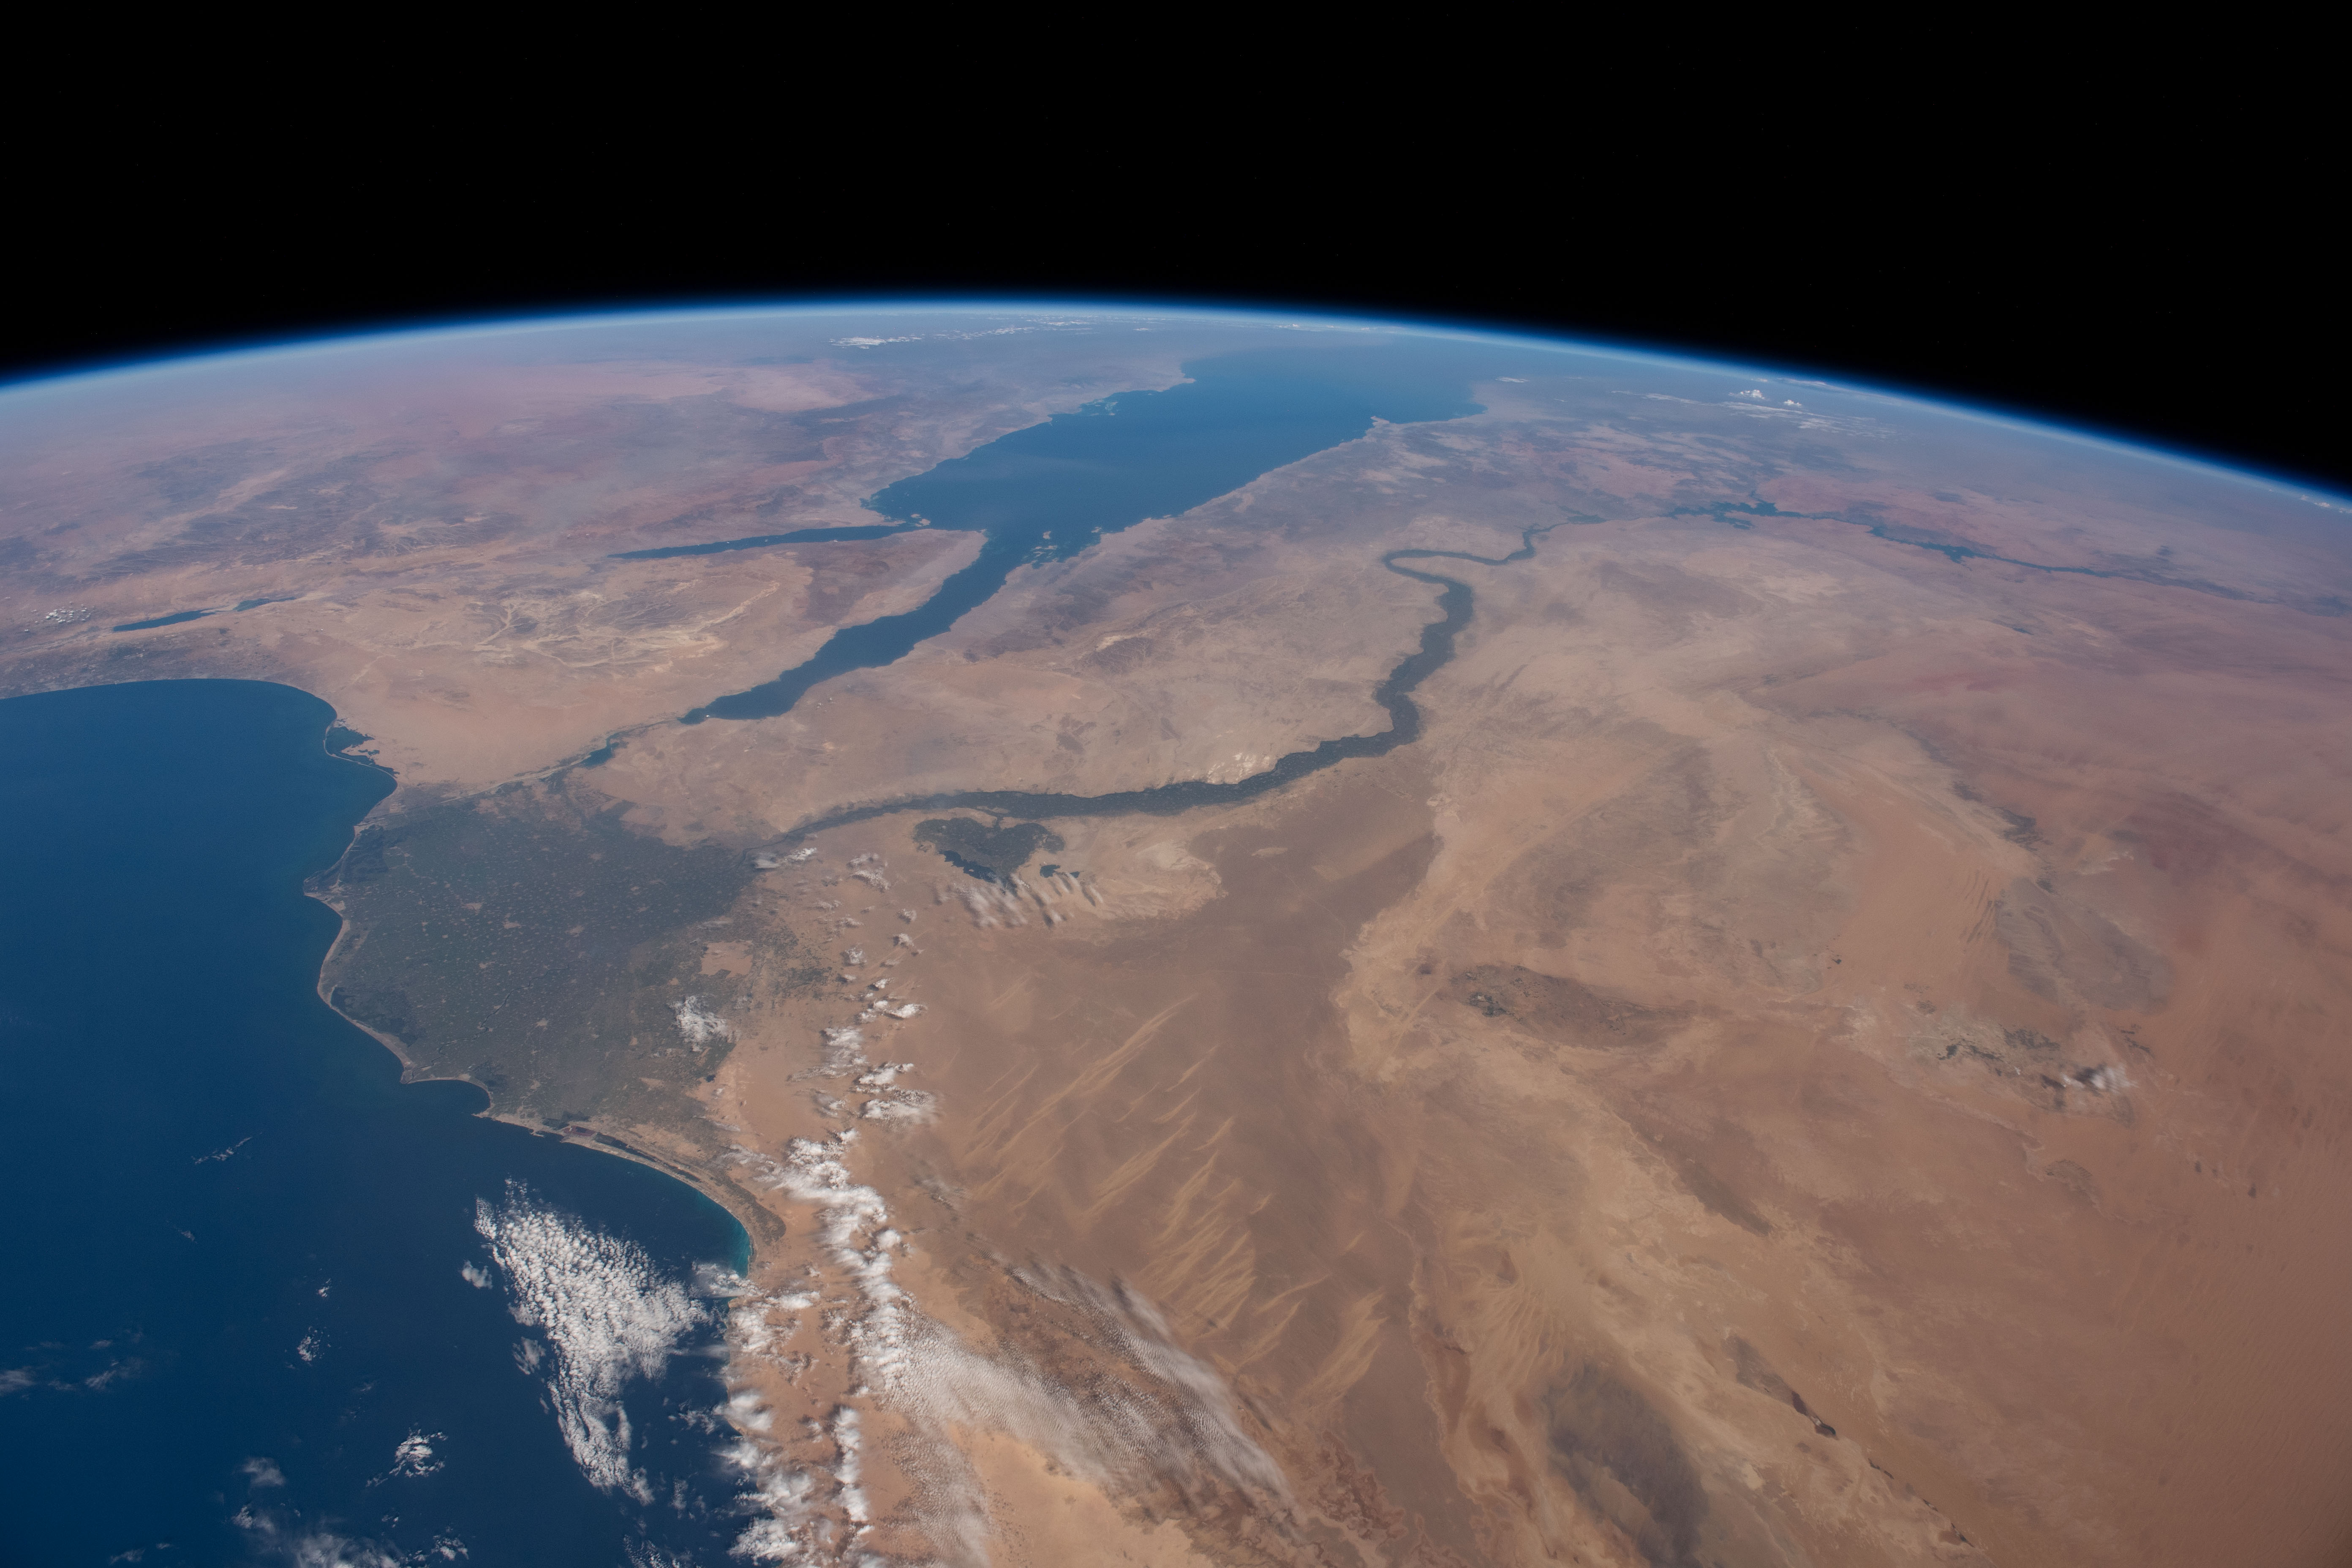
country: EGYPT
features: CAIRO, GULF OF SUEZ, WESTERN DESERT, MEDITERRANEAN SEA
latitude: 28.6
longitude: 30.9
